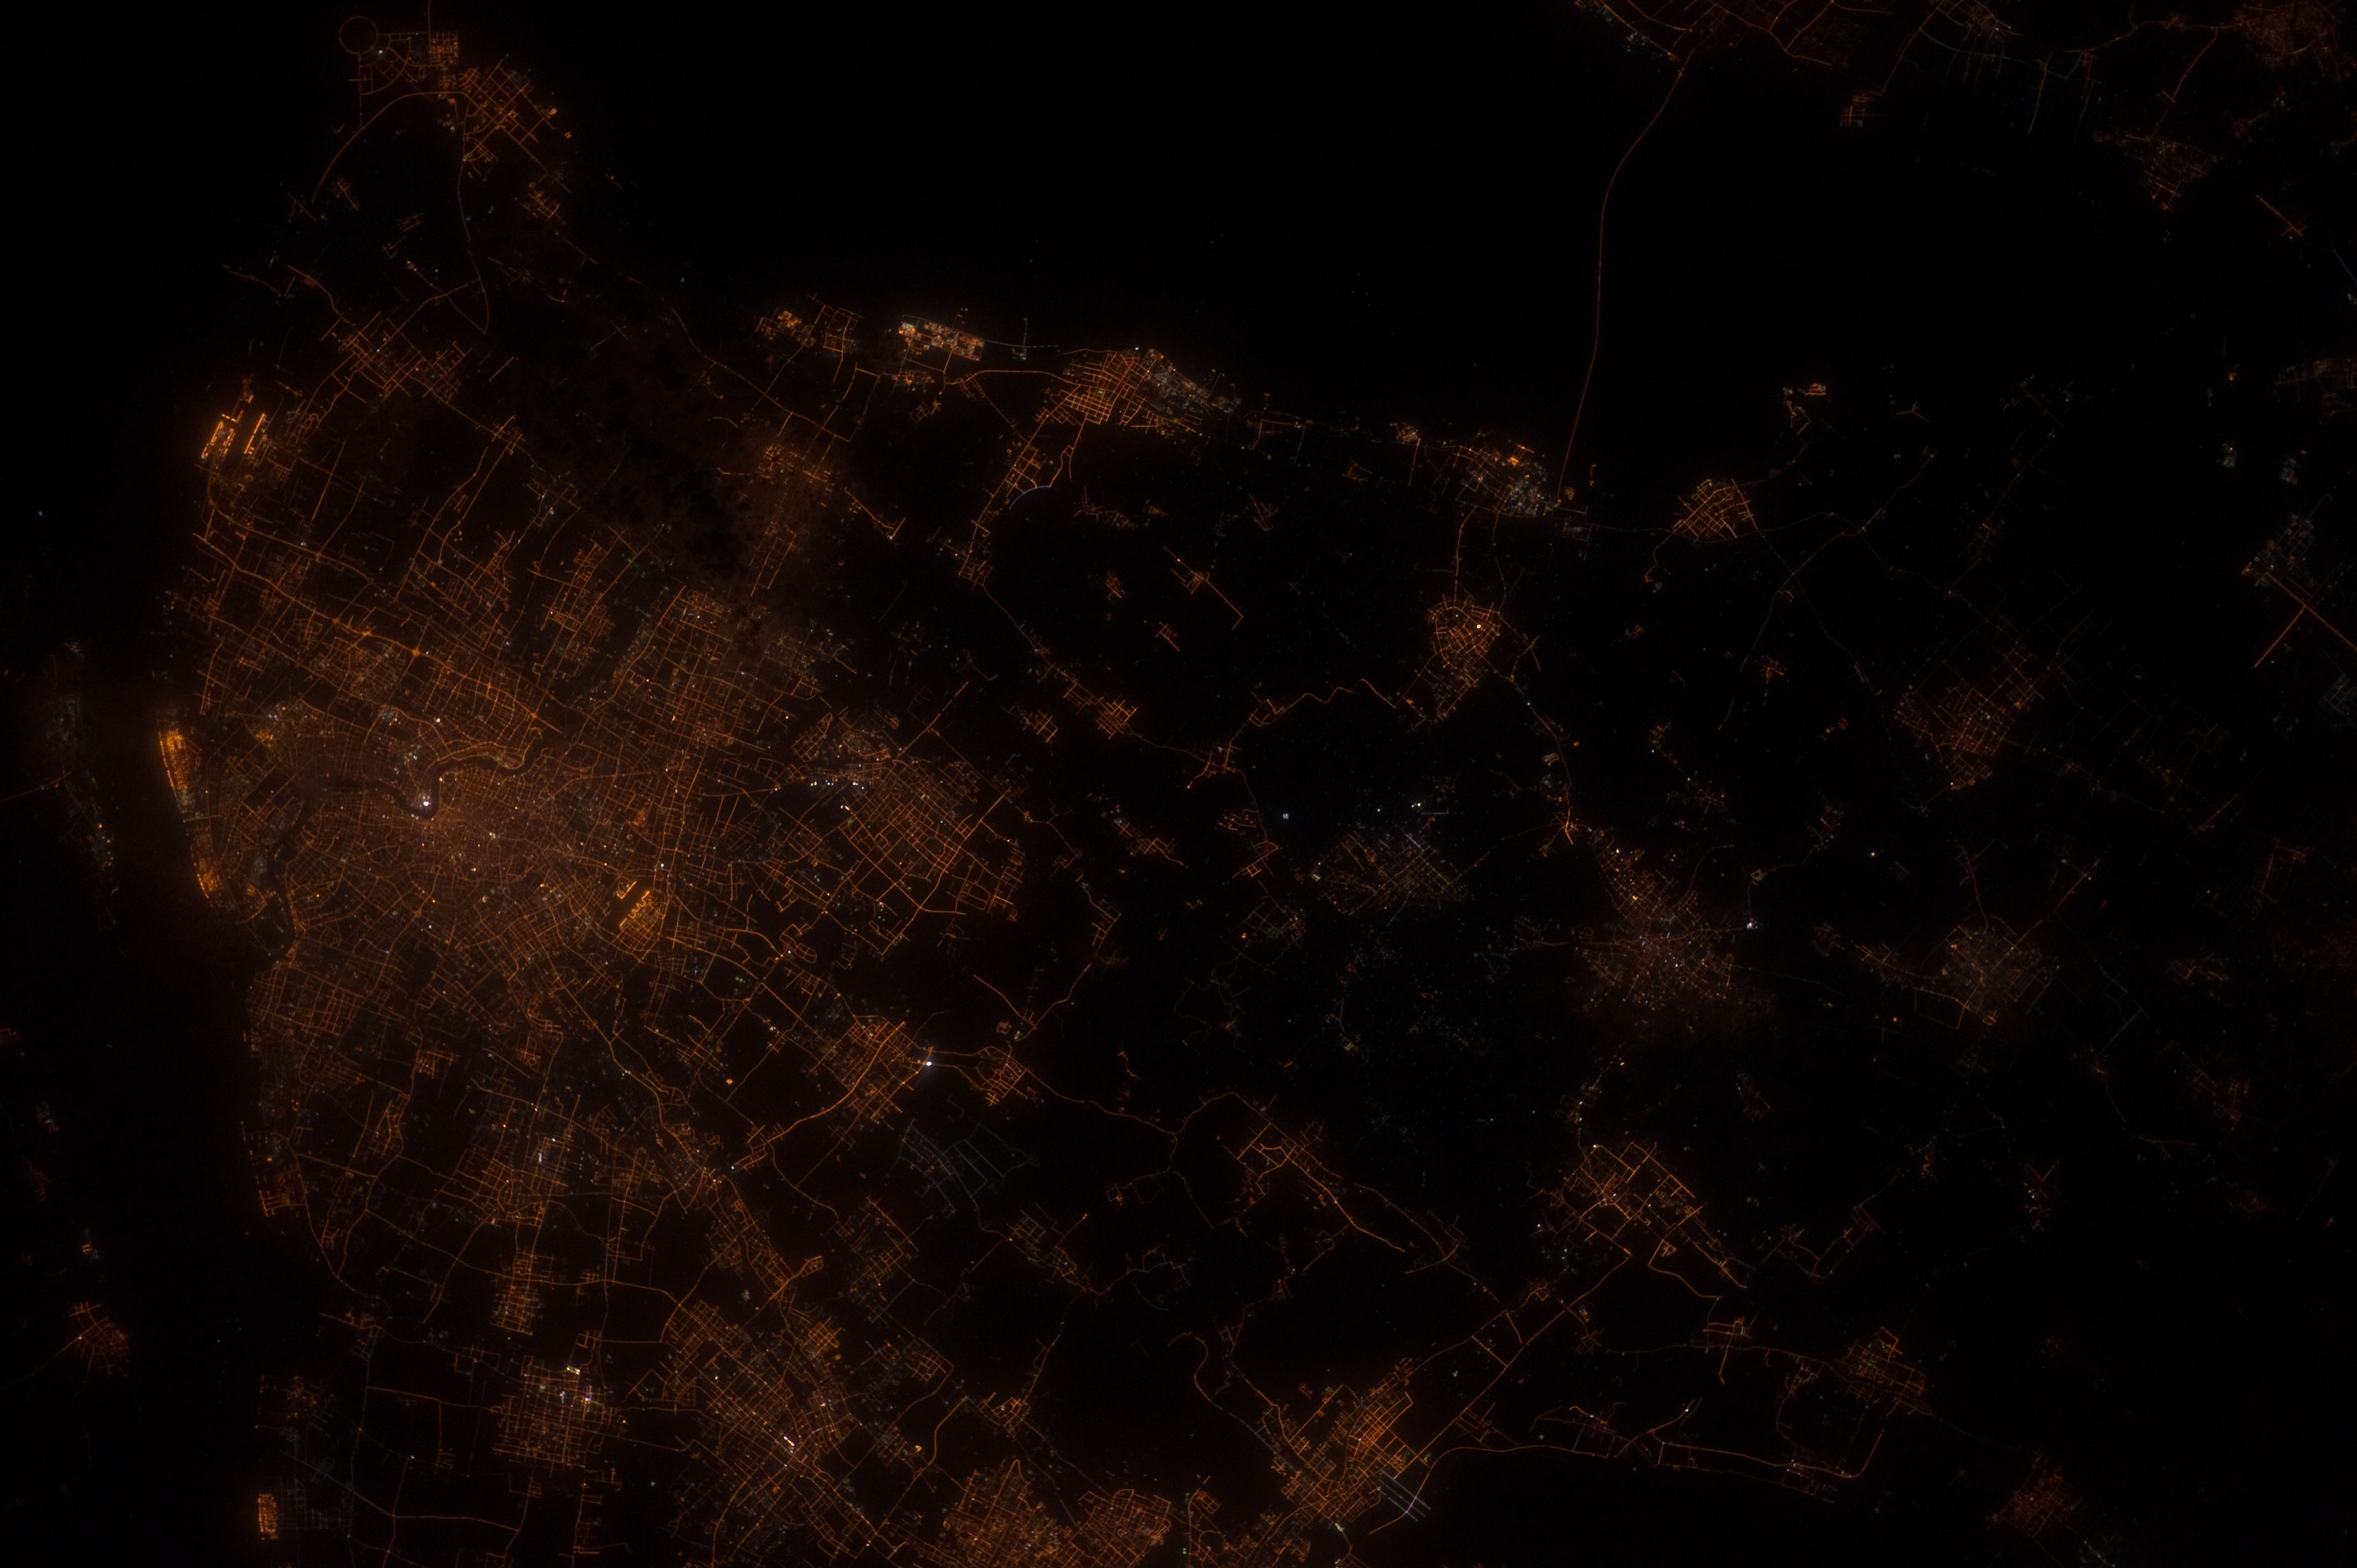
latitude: 31.2
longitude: 121.5
